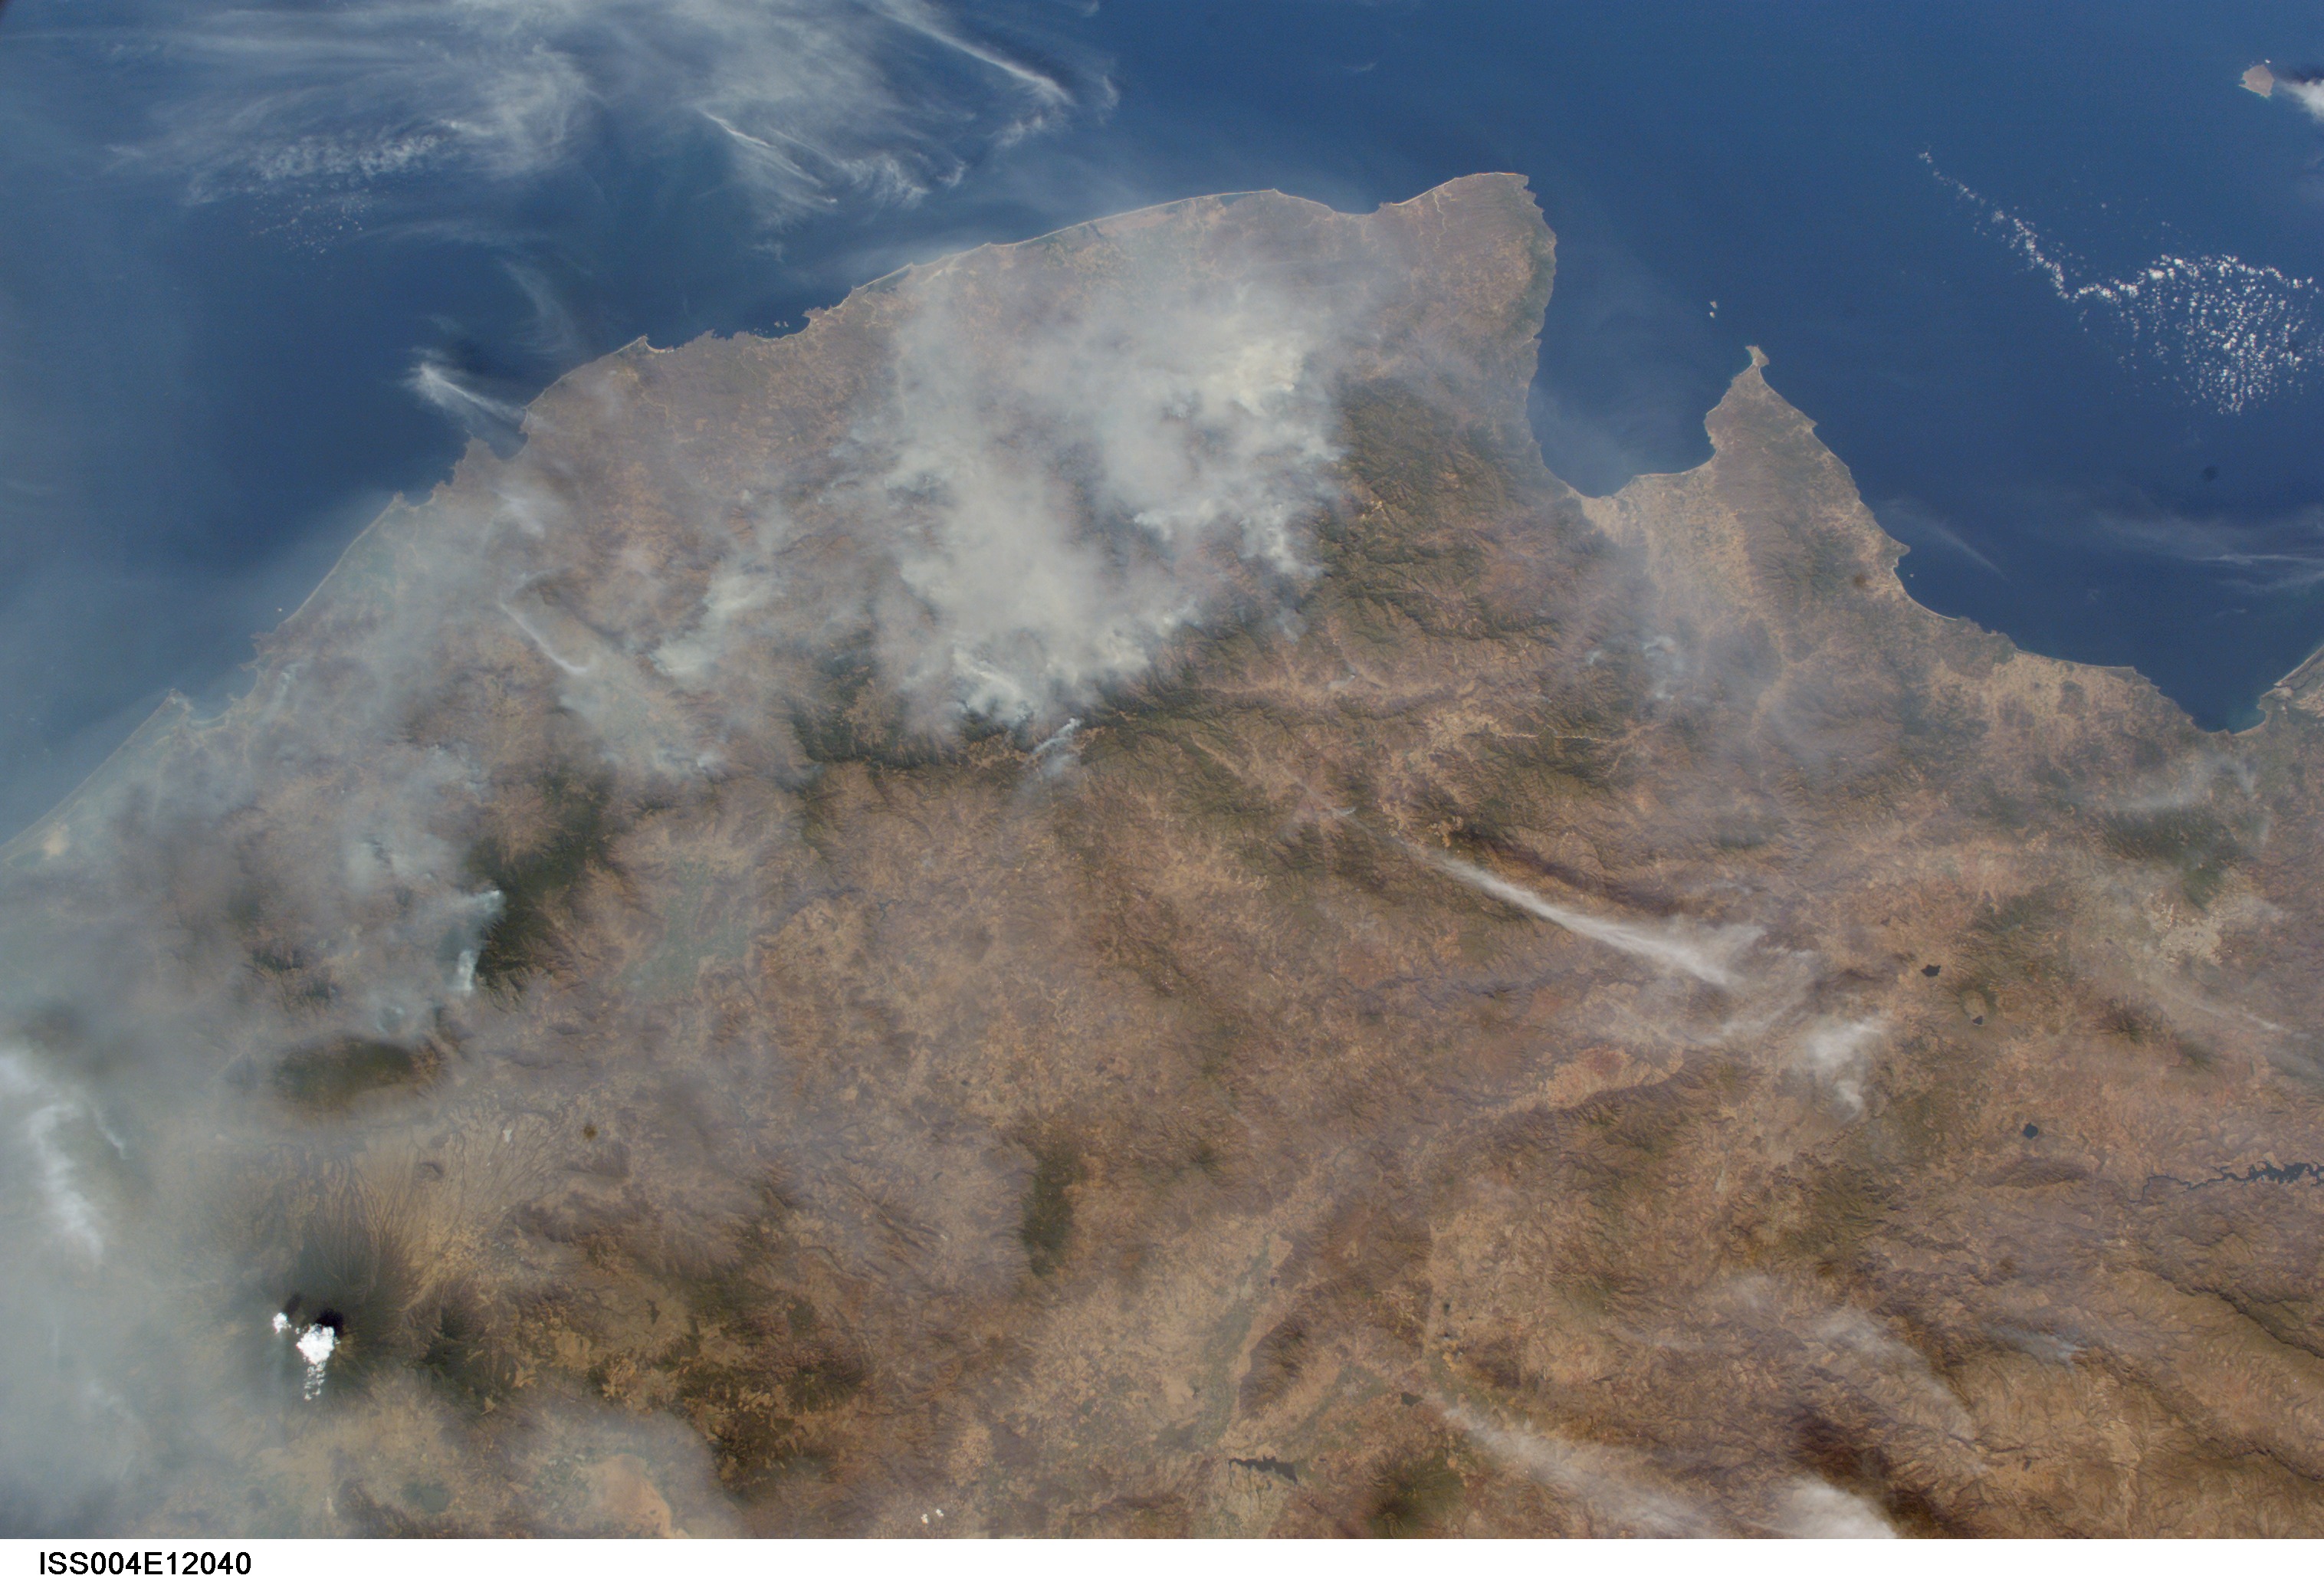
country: MEXICO
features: PUERTO VALLARTA
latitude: 20.5
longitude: -105.5
